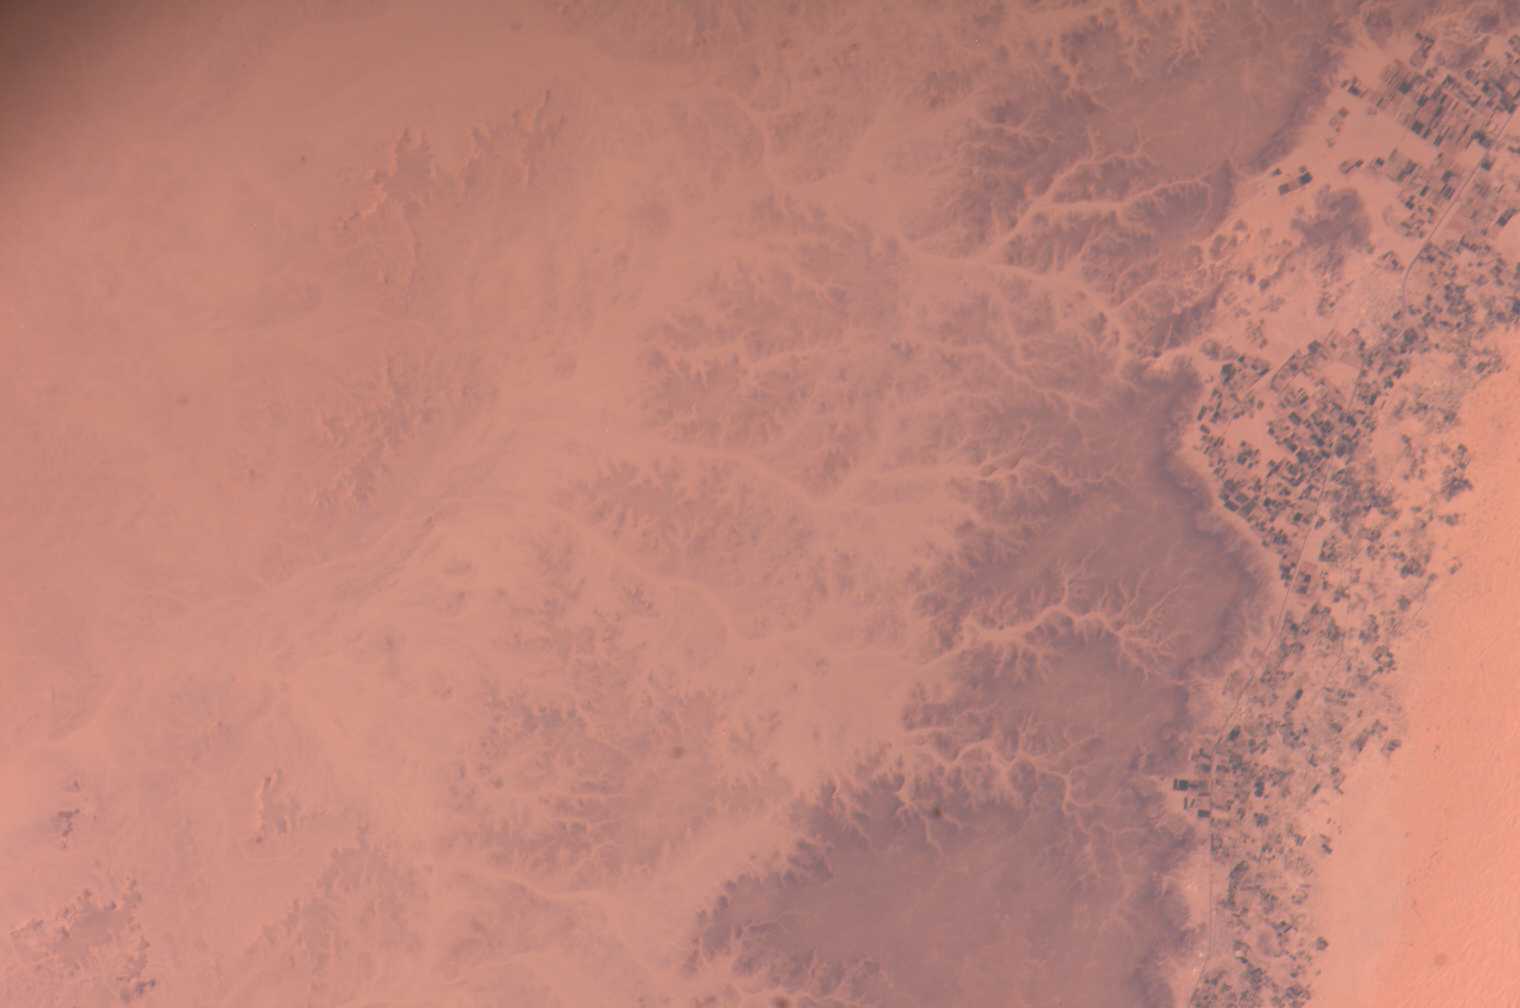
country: LIBYA
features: AWBARI OASIS, MISAK MASTAFAT
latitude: 26.5
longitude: 13.6
